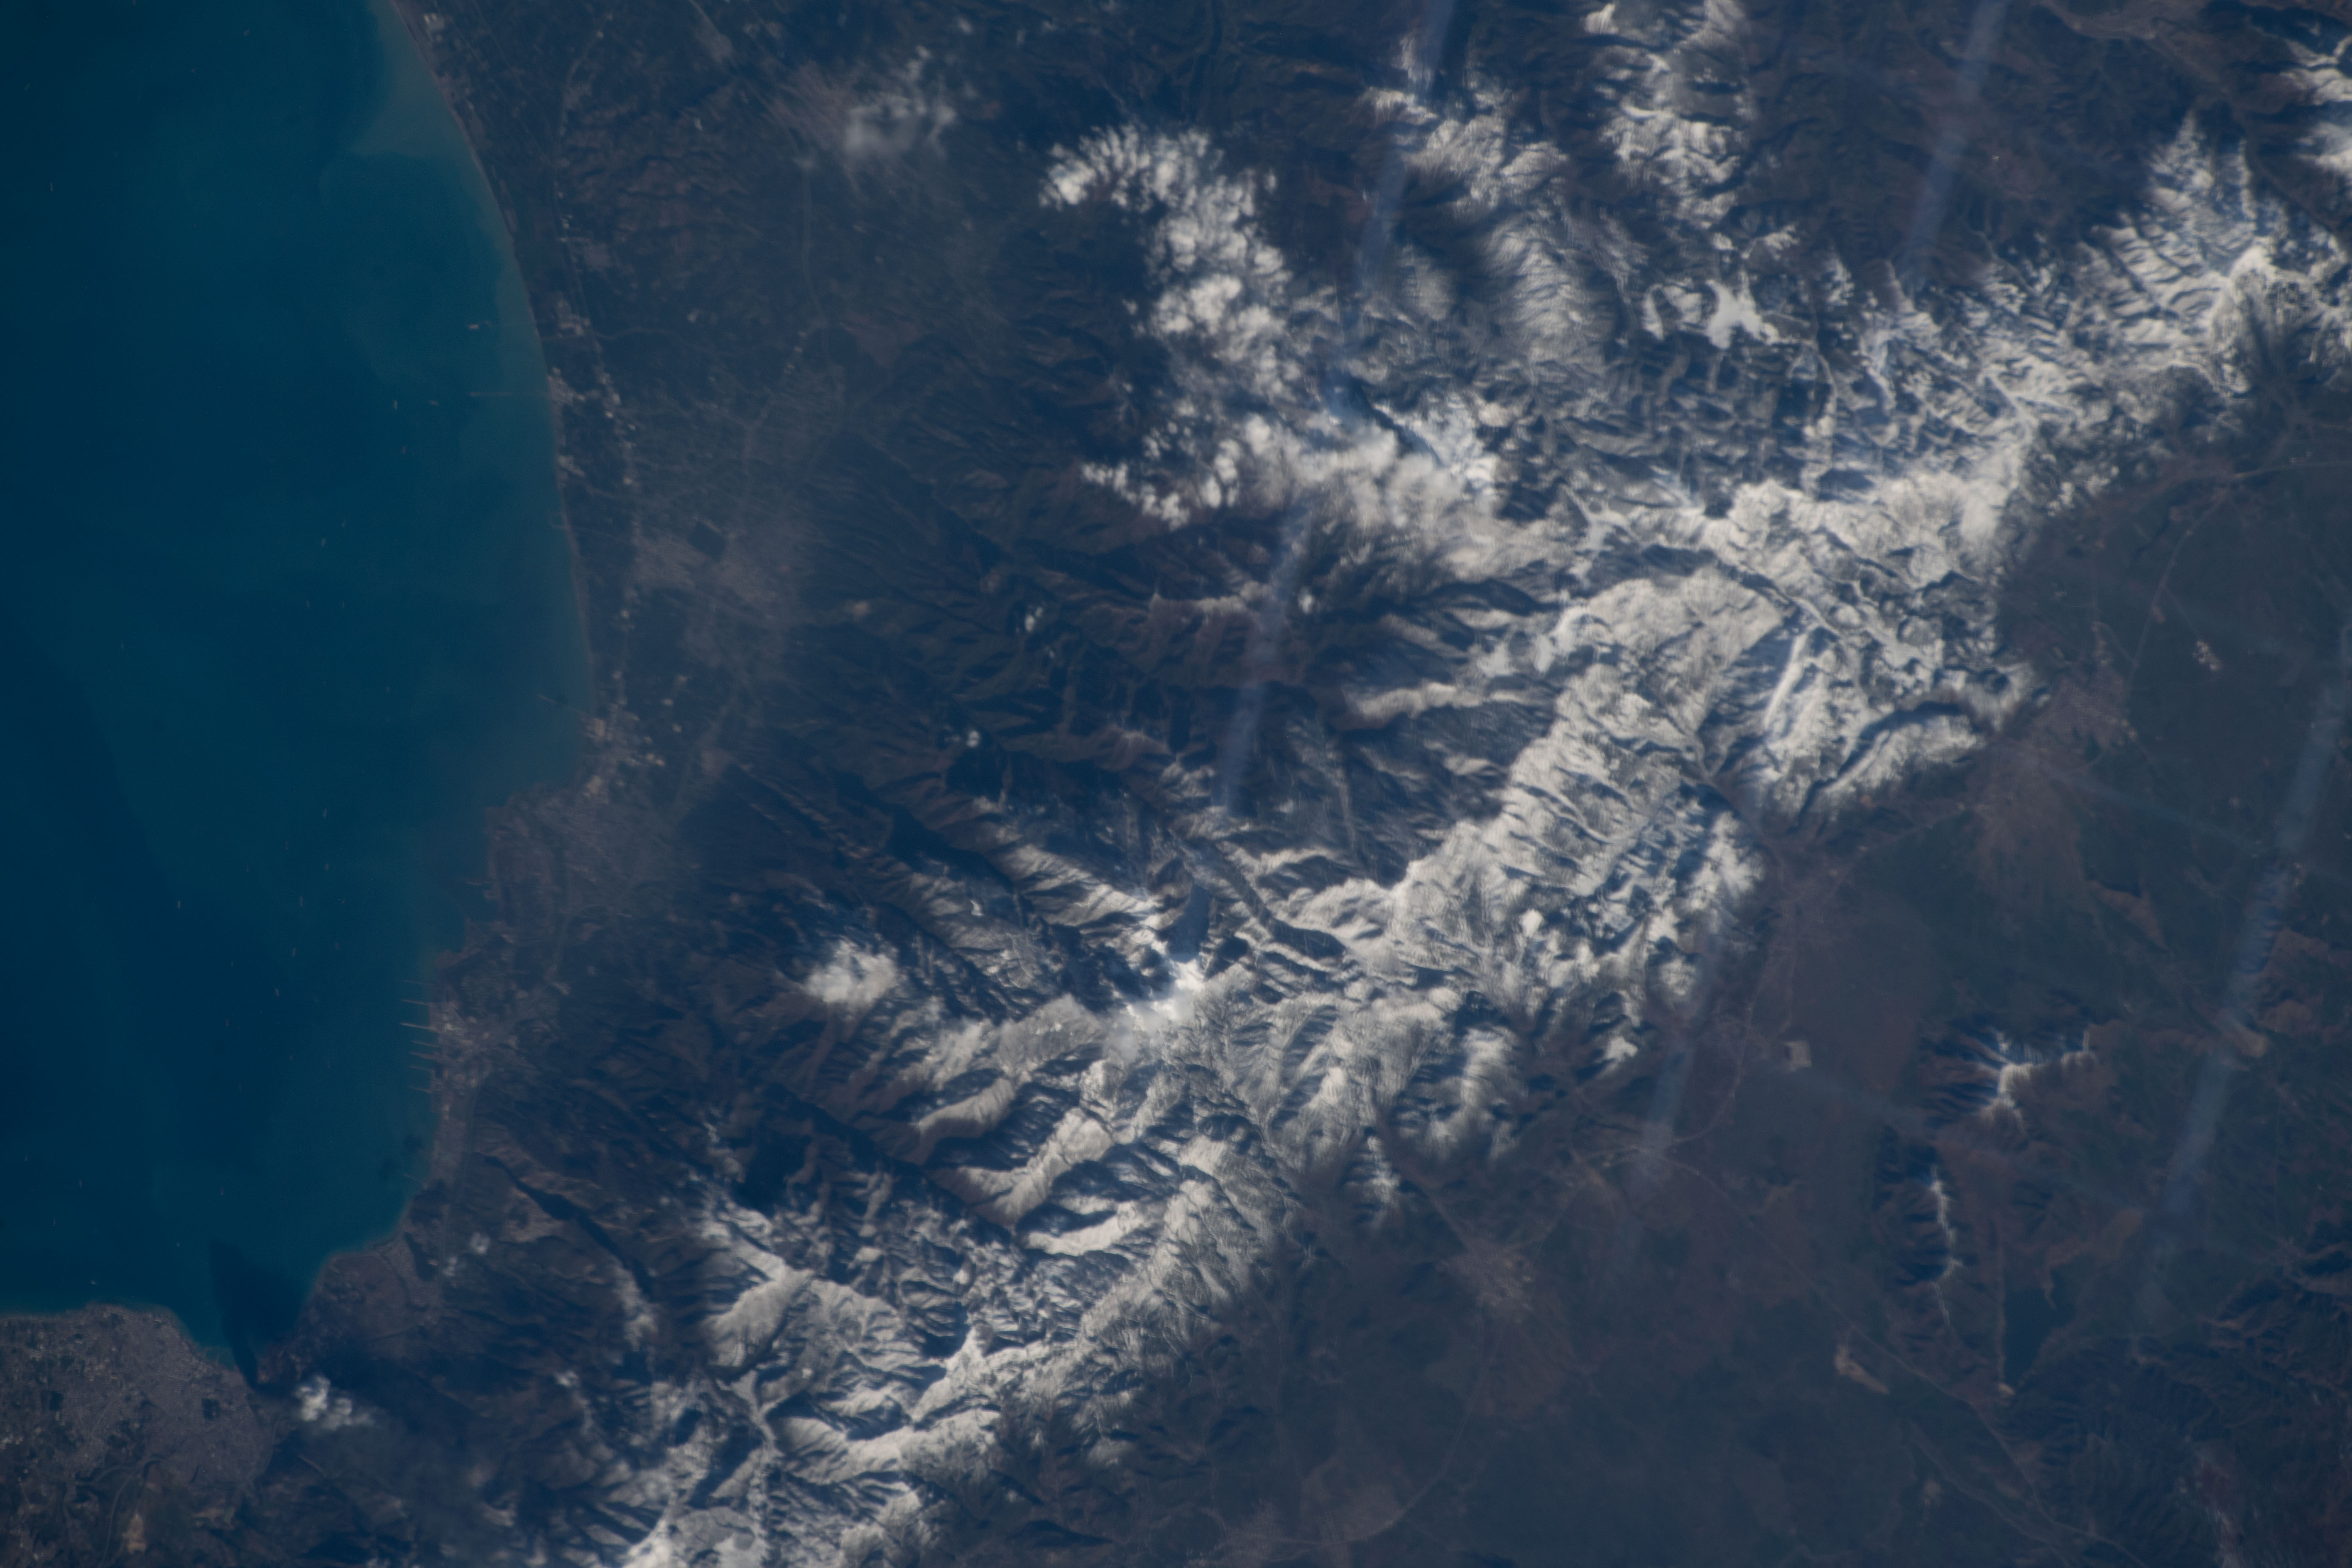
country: TURKEY
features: ISKENDERUN, UZUNZIYARET, GULF OF ALEXANDRETTA
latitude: 33.8
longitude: 33.6
